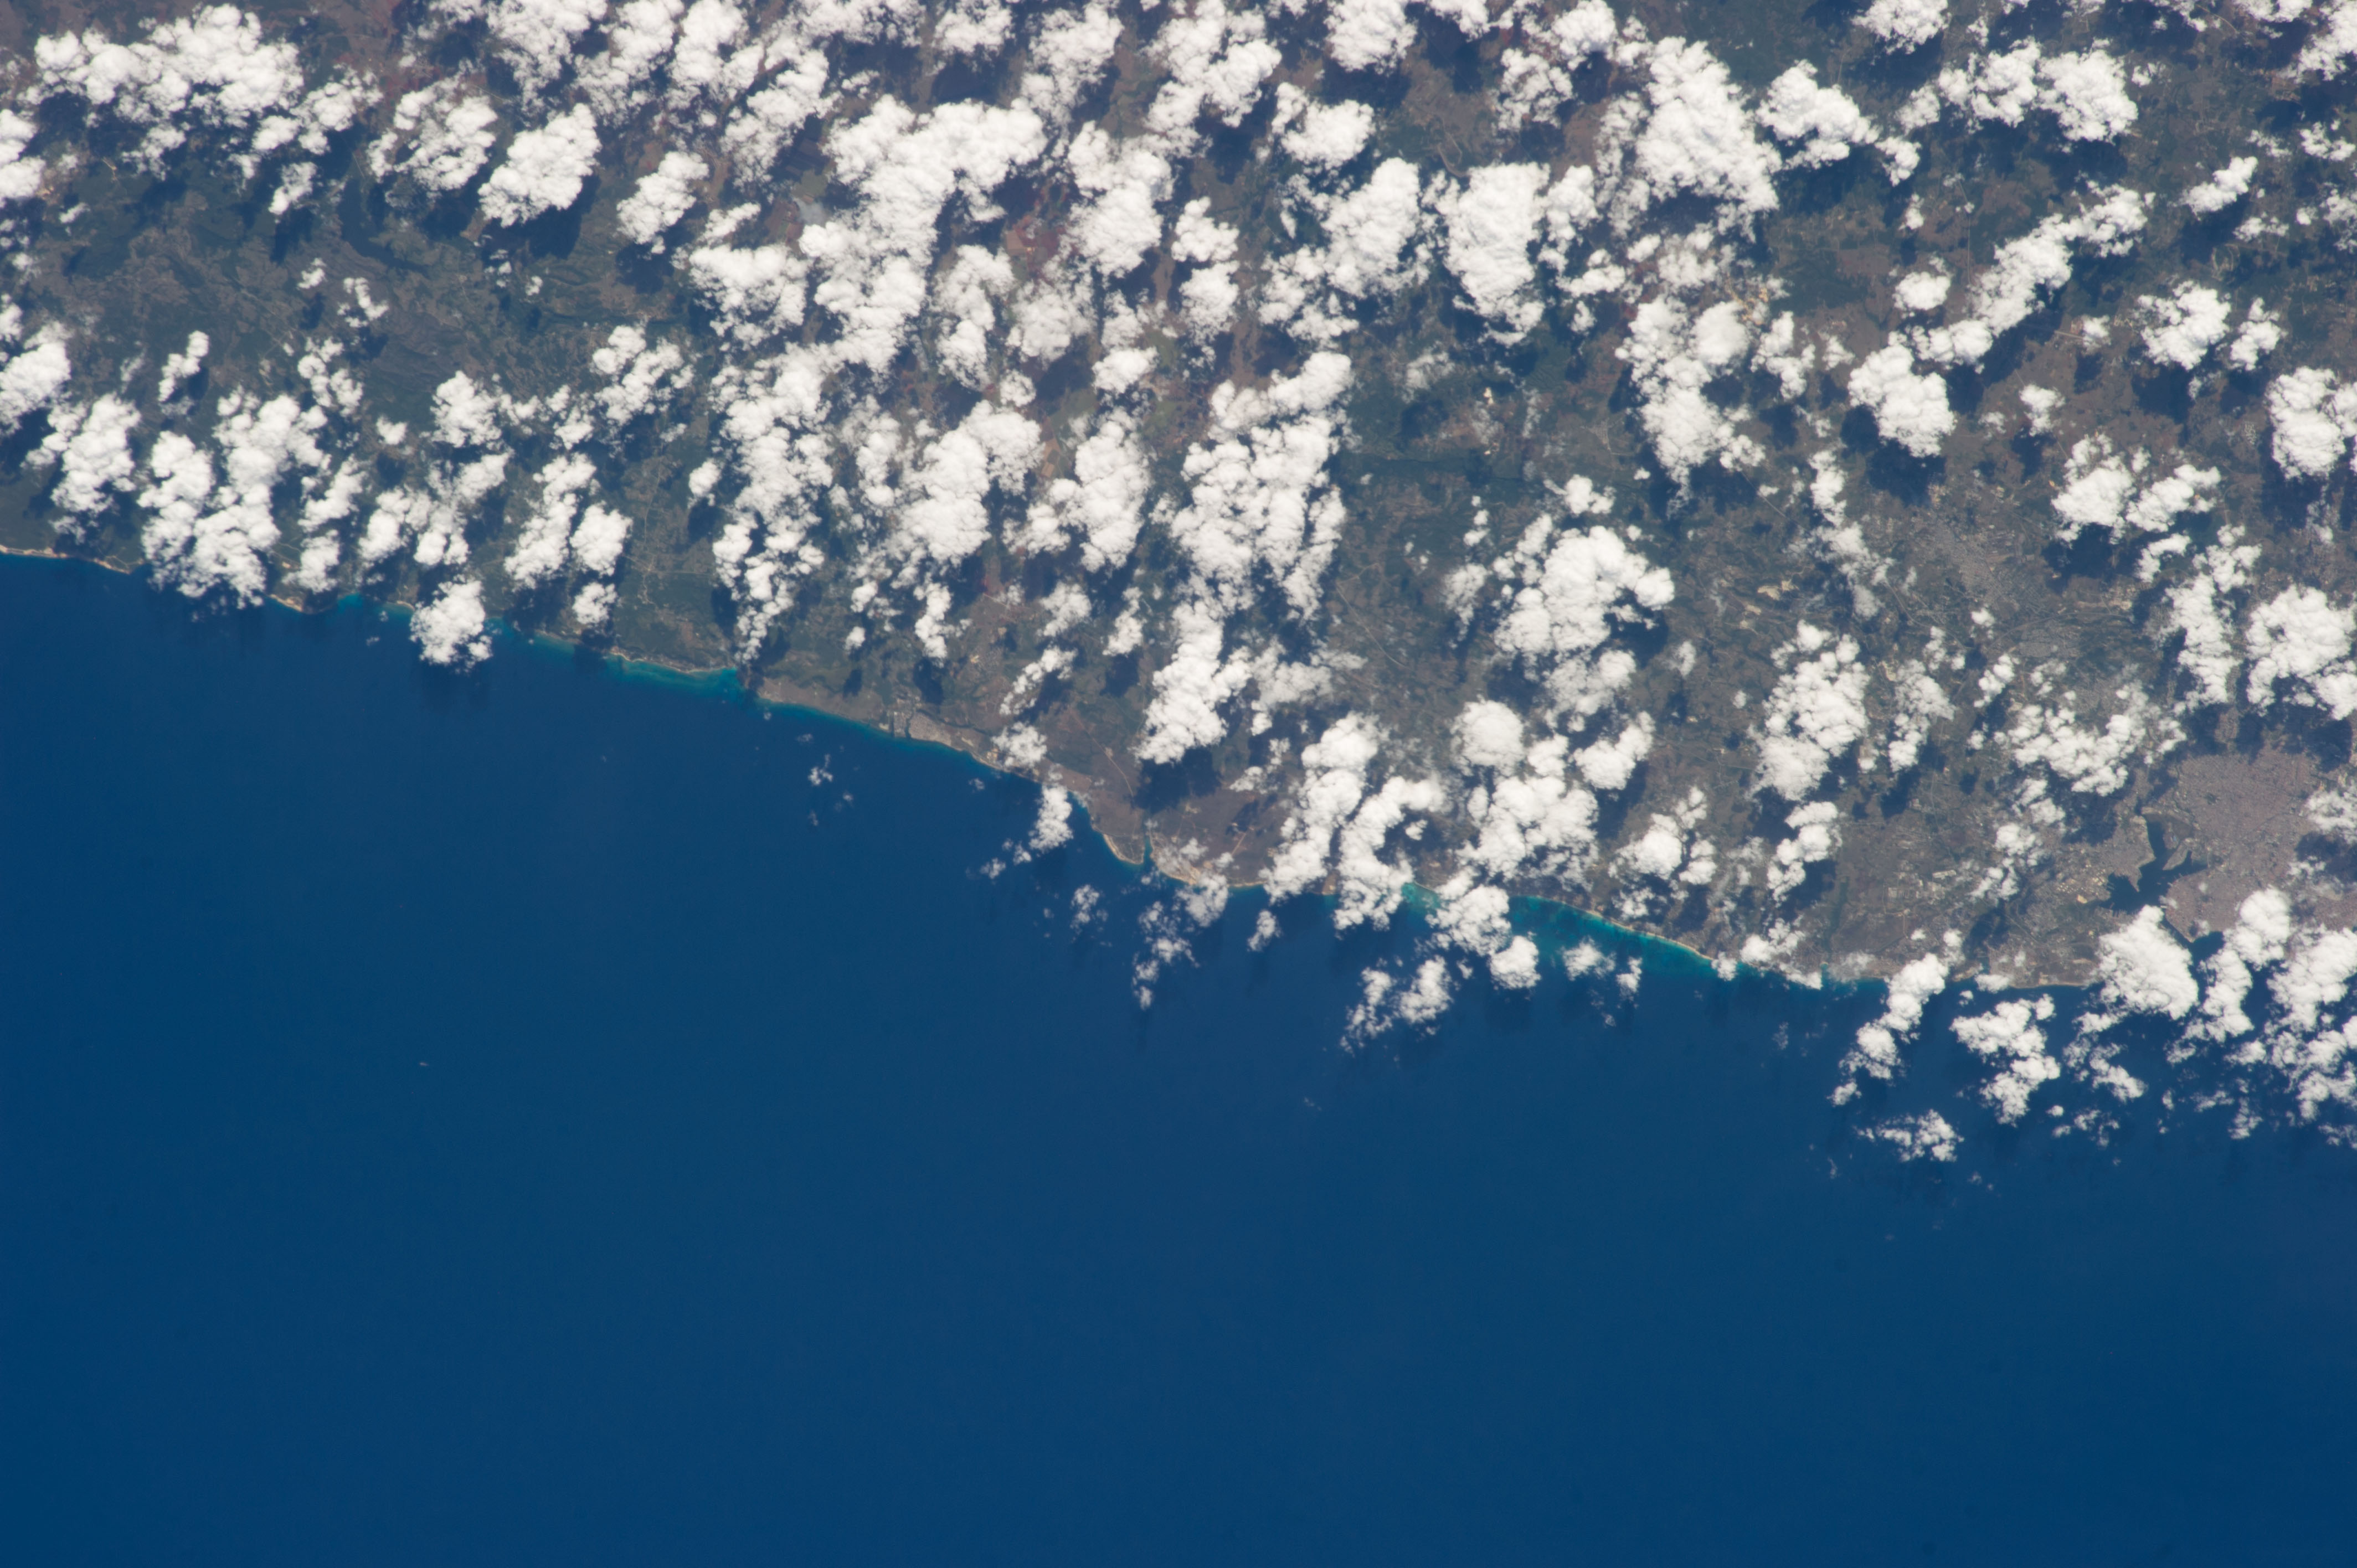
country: CUBA
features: HAVANA, HAVANA PORT, SANTA CRUZ DEL NORTE
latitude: 23.1
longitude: -82.0
